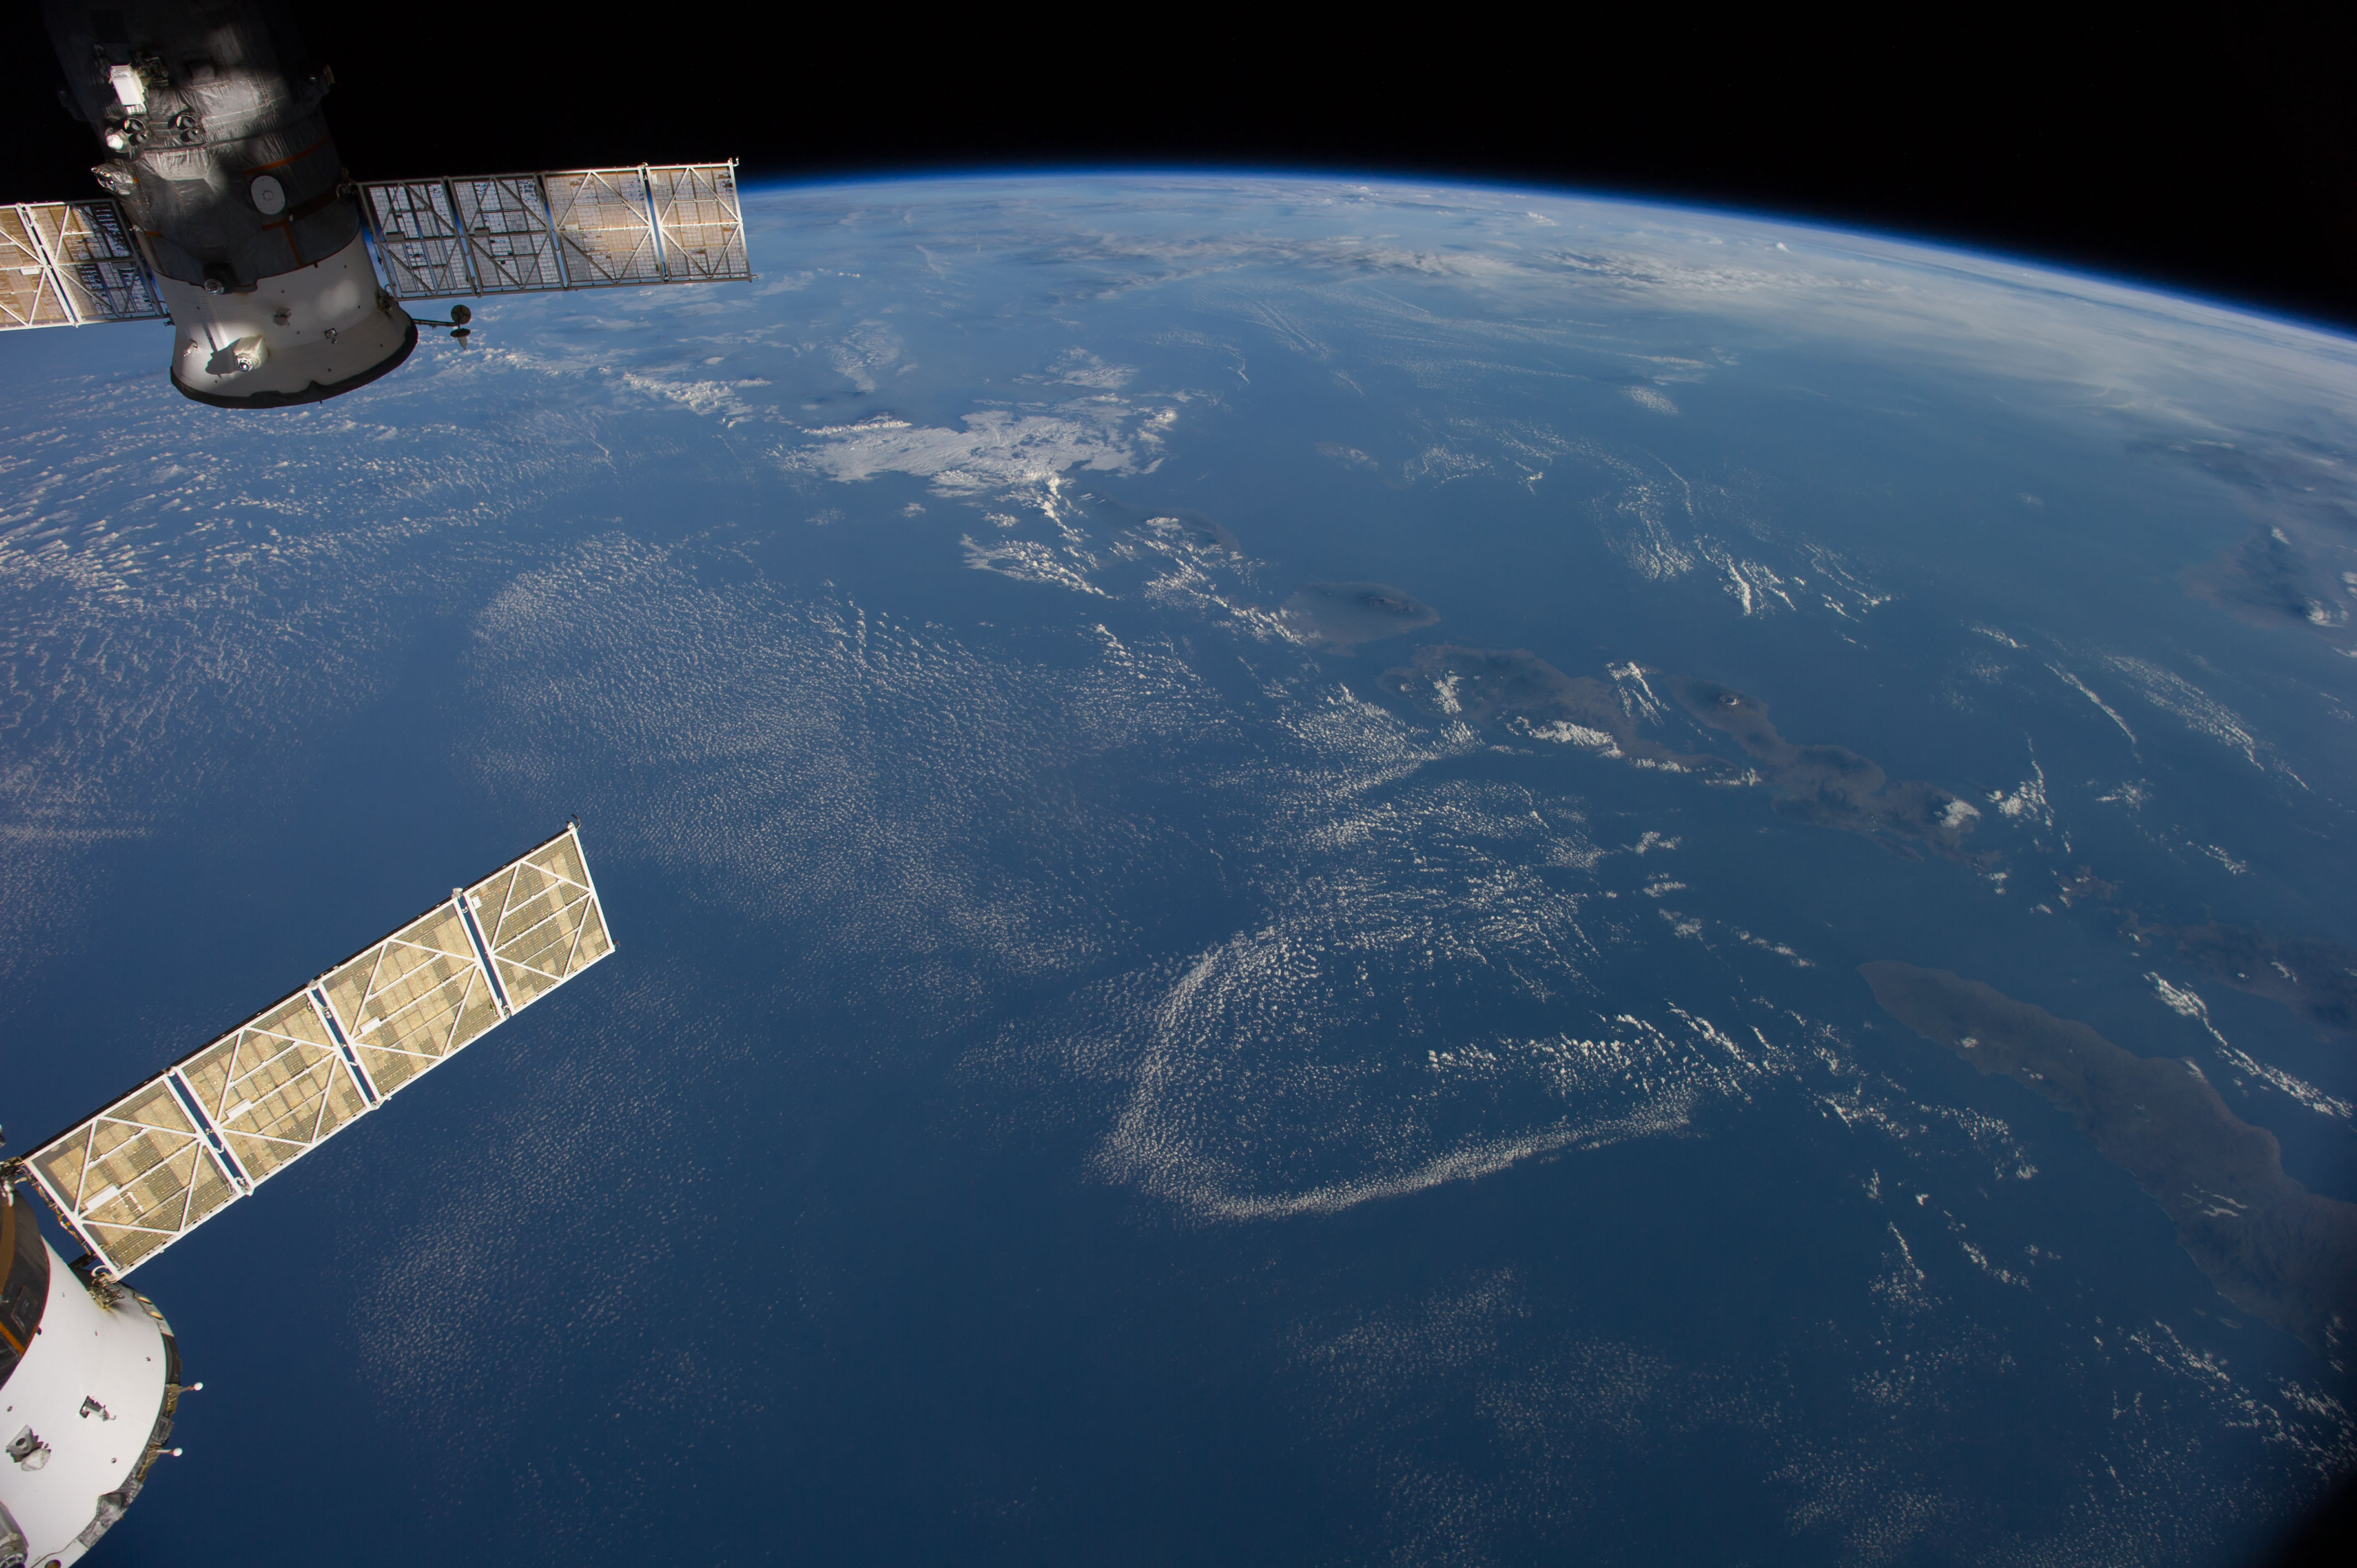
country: INDONESIA
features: BALI, W. NUSA TENGGARA, BALI S., JAVA S., MT. RINJANI, MT. TAMBORA, ATMOSPHERIC LIMB
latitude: -9.5
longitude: 116.0
